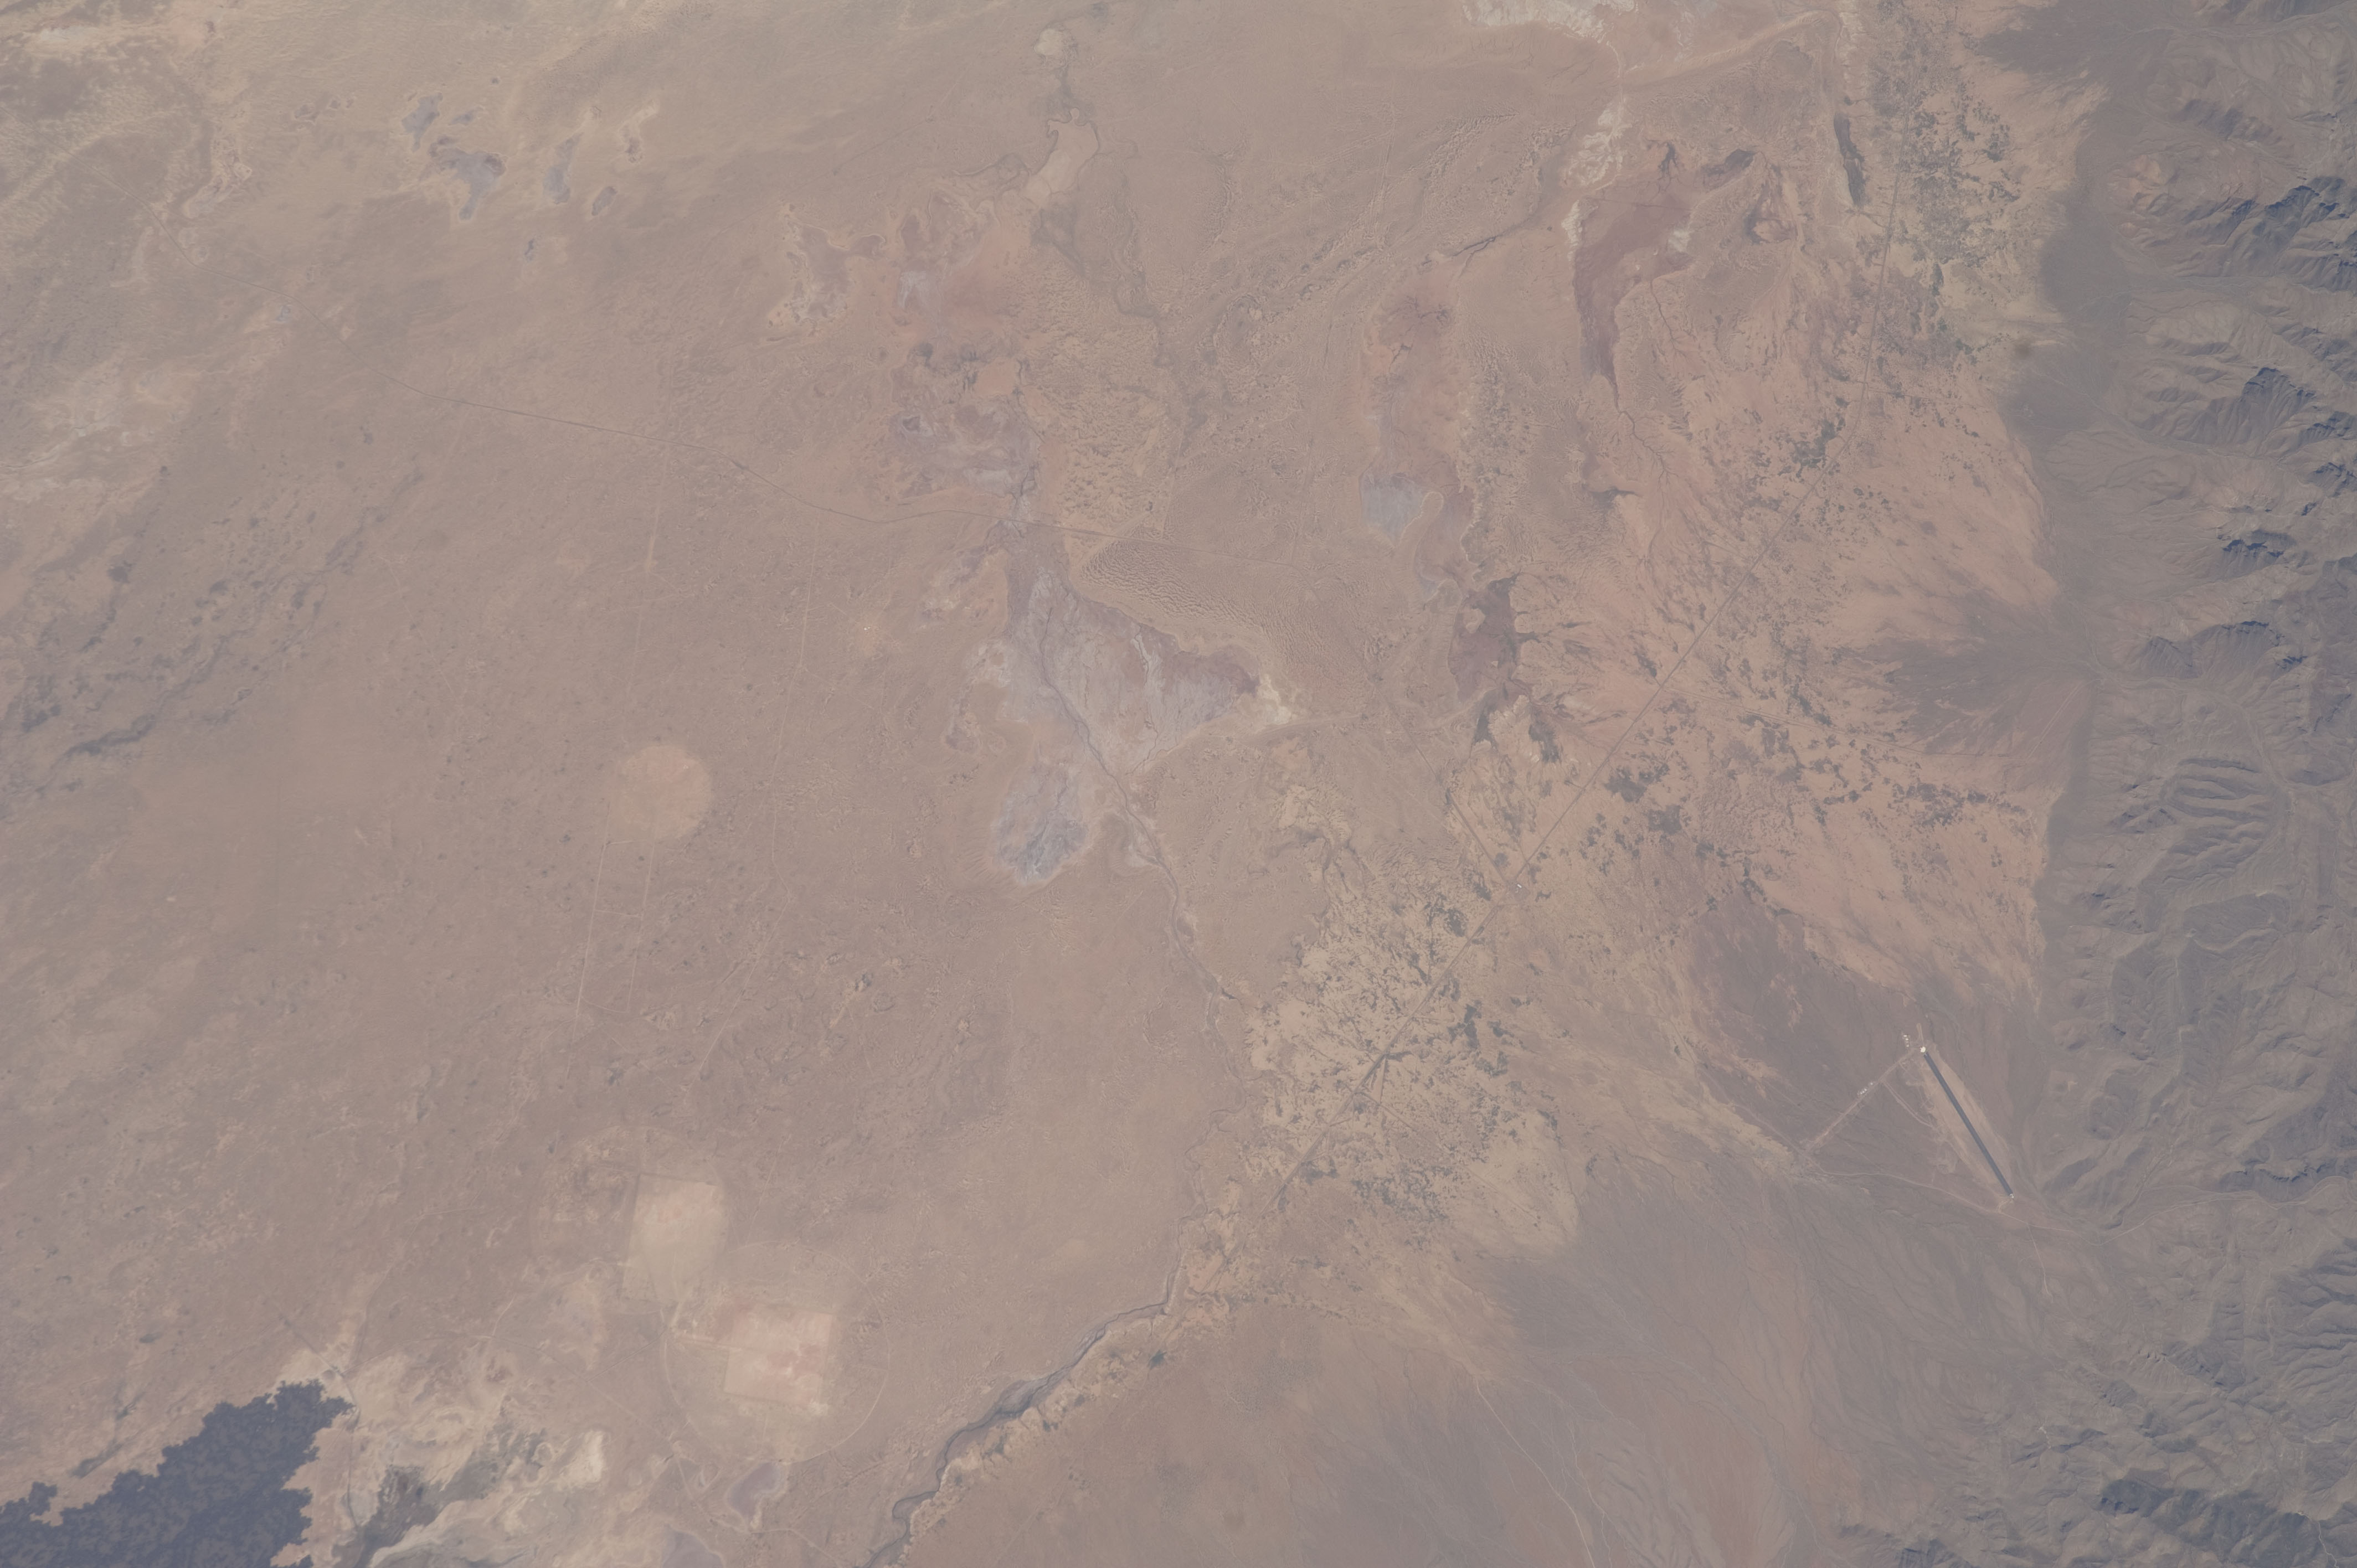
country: USA-NEW MEXICO
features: WHITE SANDS MISSILE RANGE, SAN ANDRES MTS.
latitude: 33.1
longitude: -106.5
